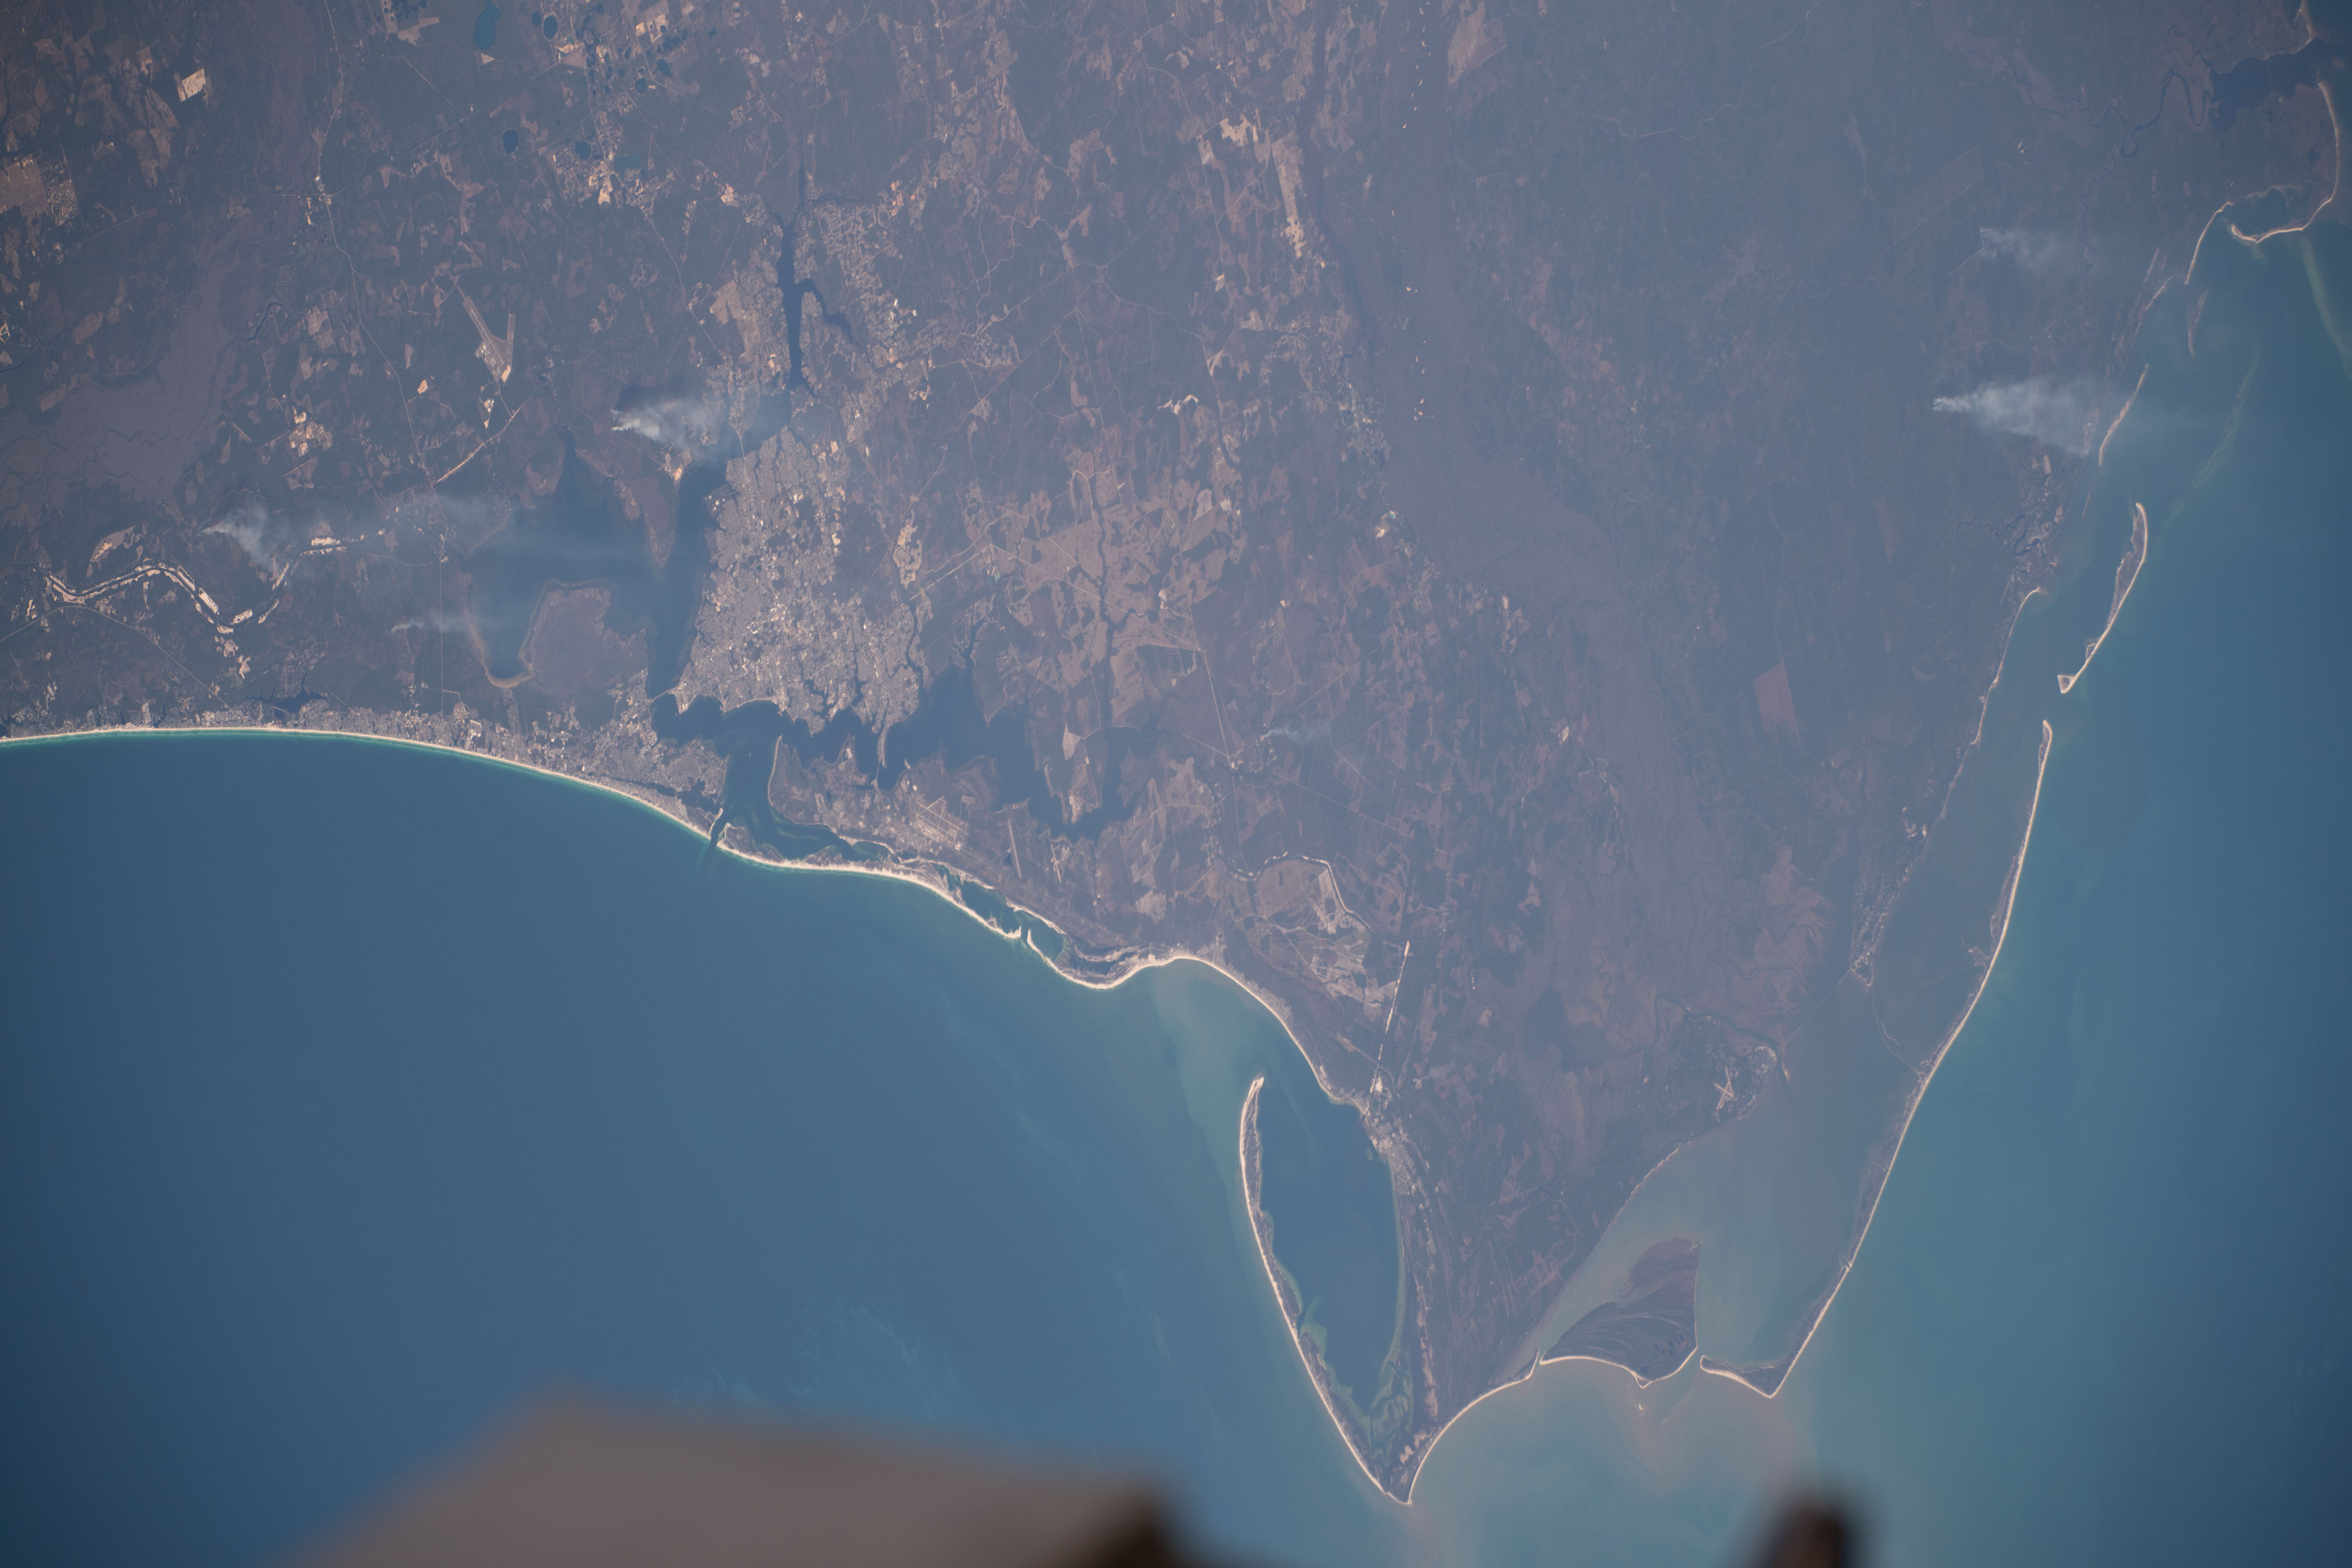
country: USA-FLORIDA
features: APALACHICOLA RIVER WILDLIFE AND ENVIRONMENTAL AREA, SAINT JOSEPH BAY, SAINT ANDREW BAY, APALACHICOLA BAY
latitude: 30.1
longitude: -85.3
